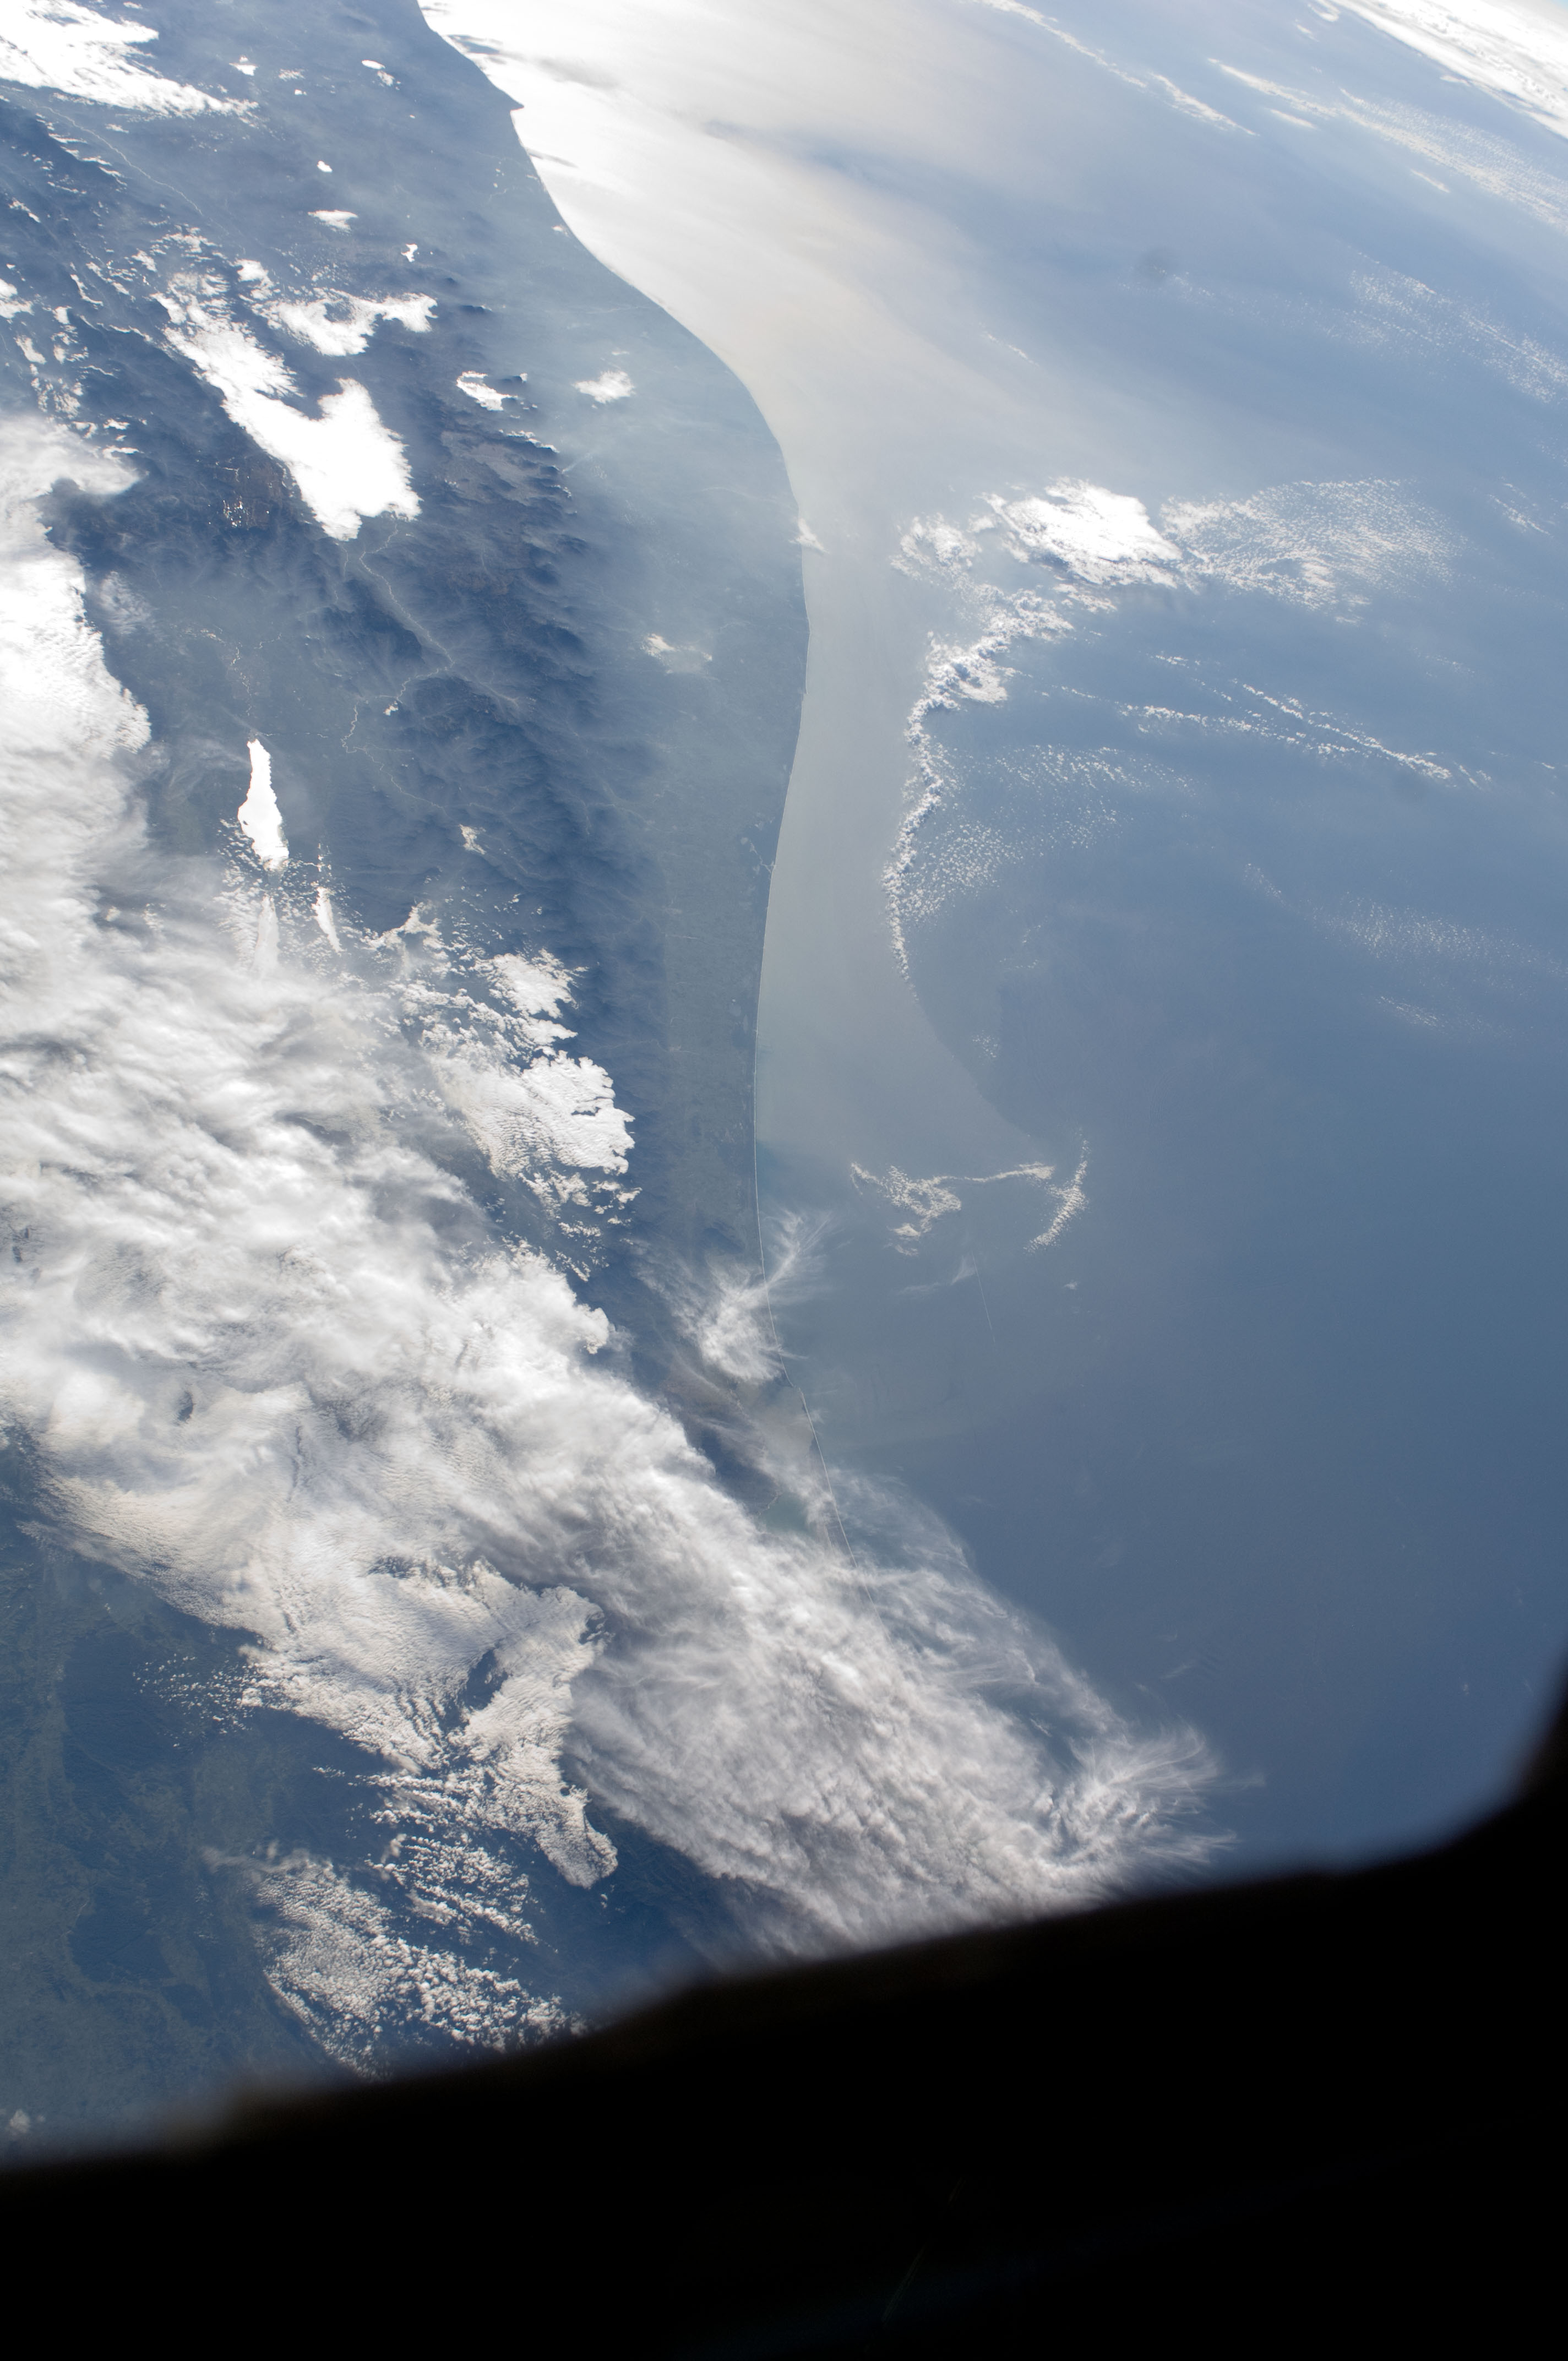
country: MEXICO
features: COASTLINE OF S MEXICO & GUATEMALA, HAZE
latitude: 15.5
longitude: -94.5
